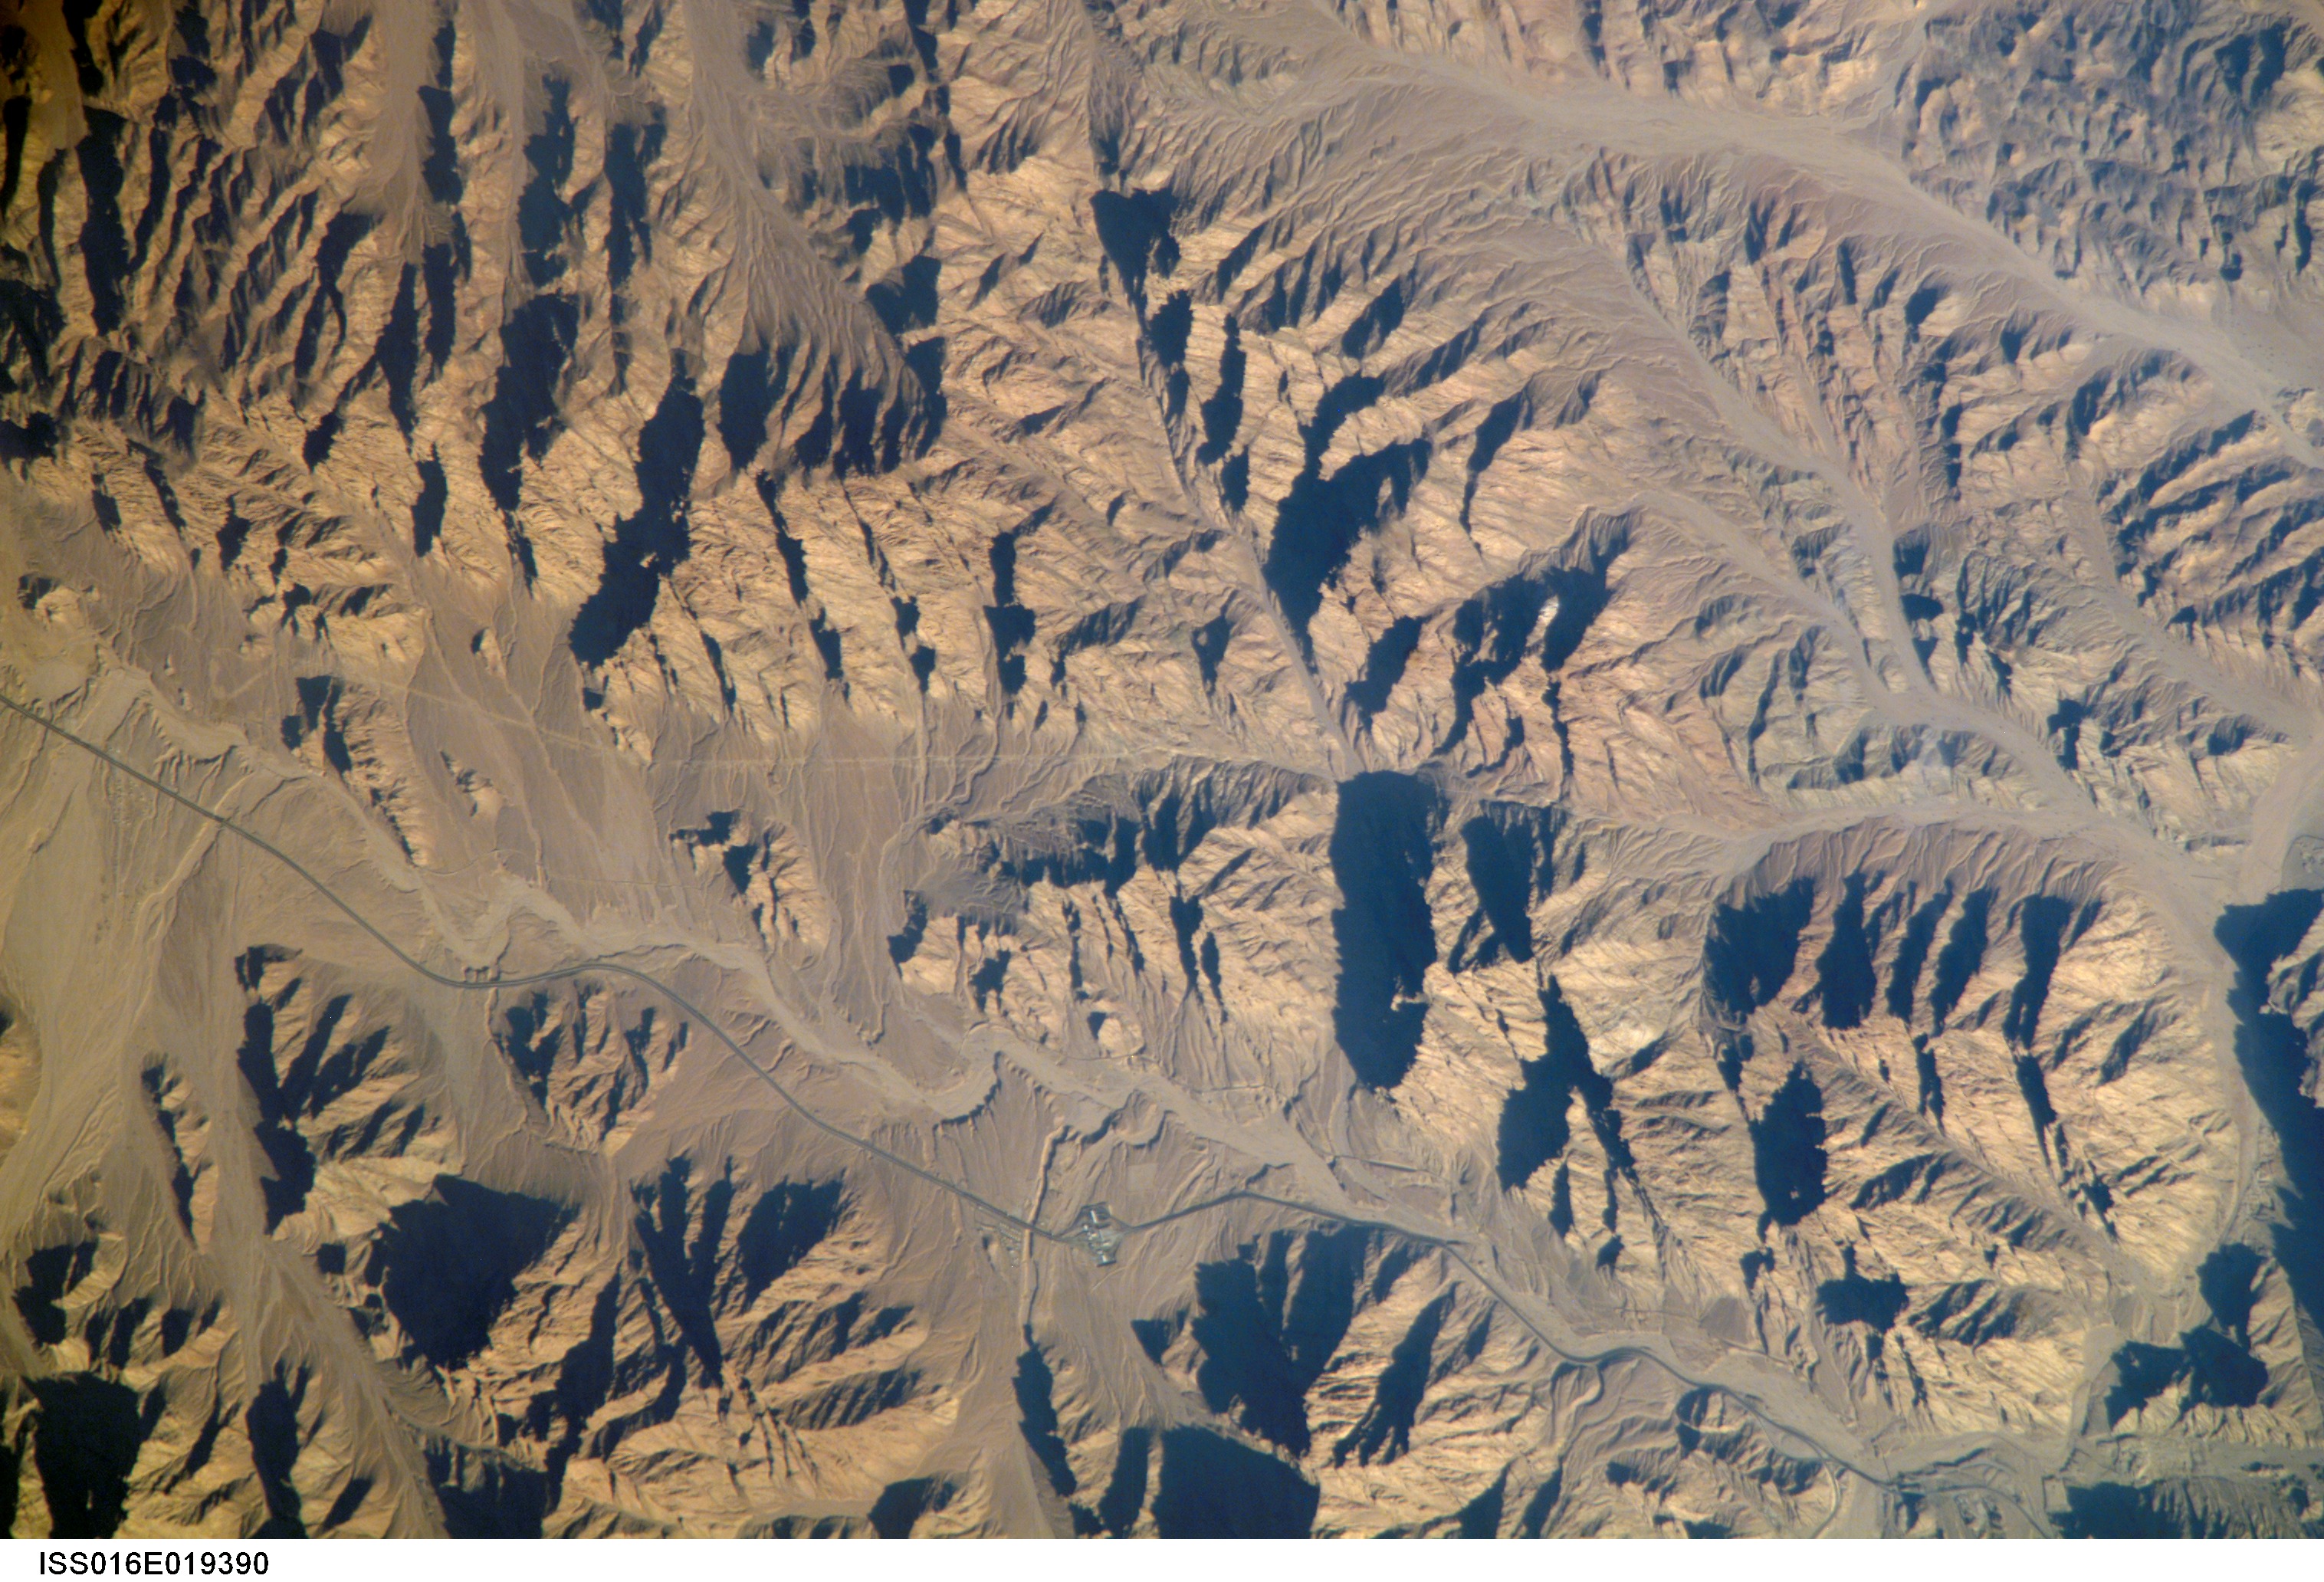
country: JORDAN
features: SHIFA MOUTAINS, ROADWAY
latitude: 29.6
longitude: 35.2
